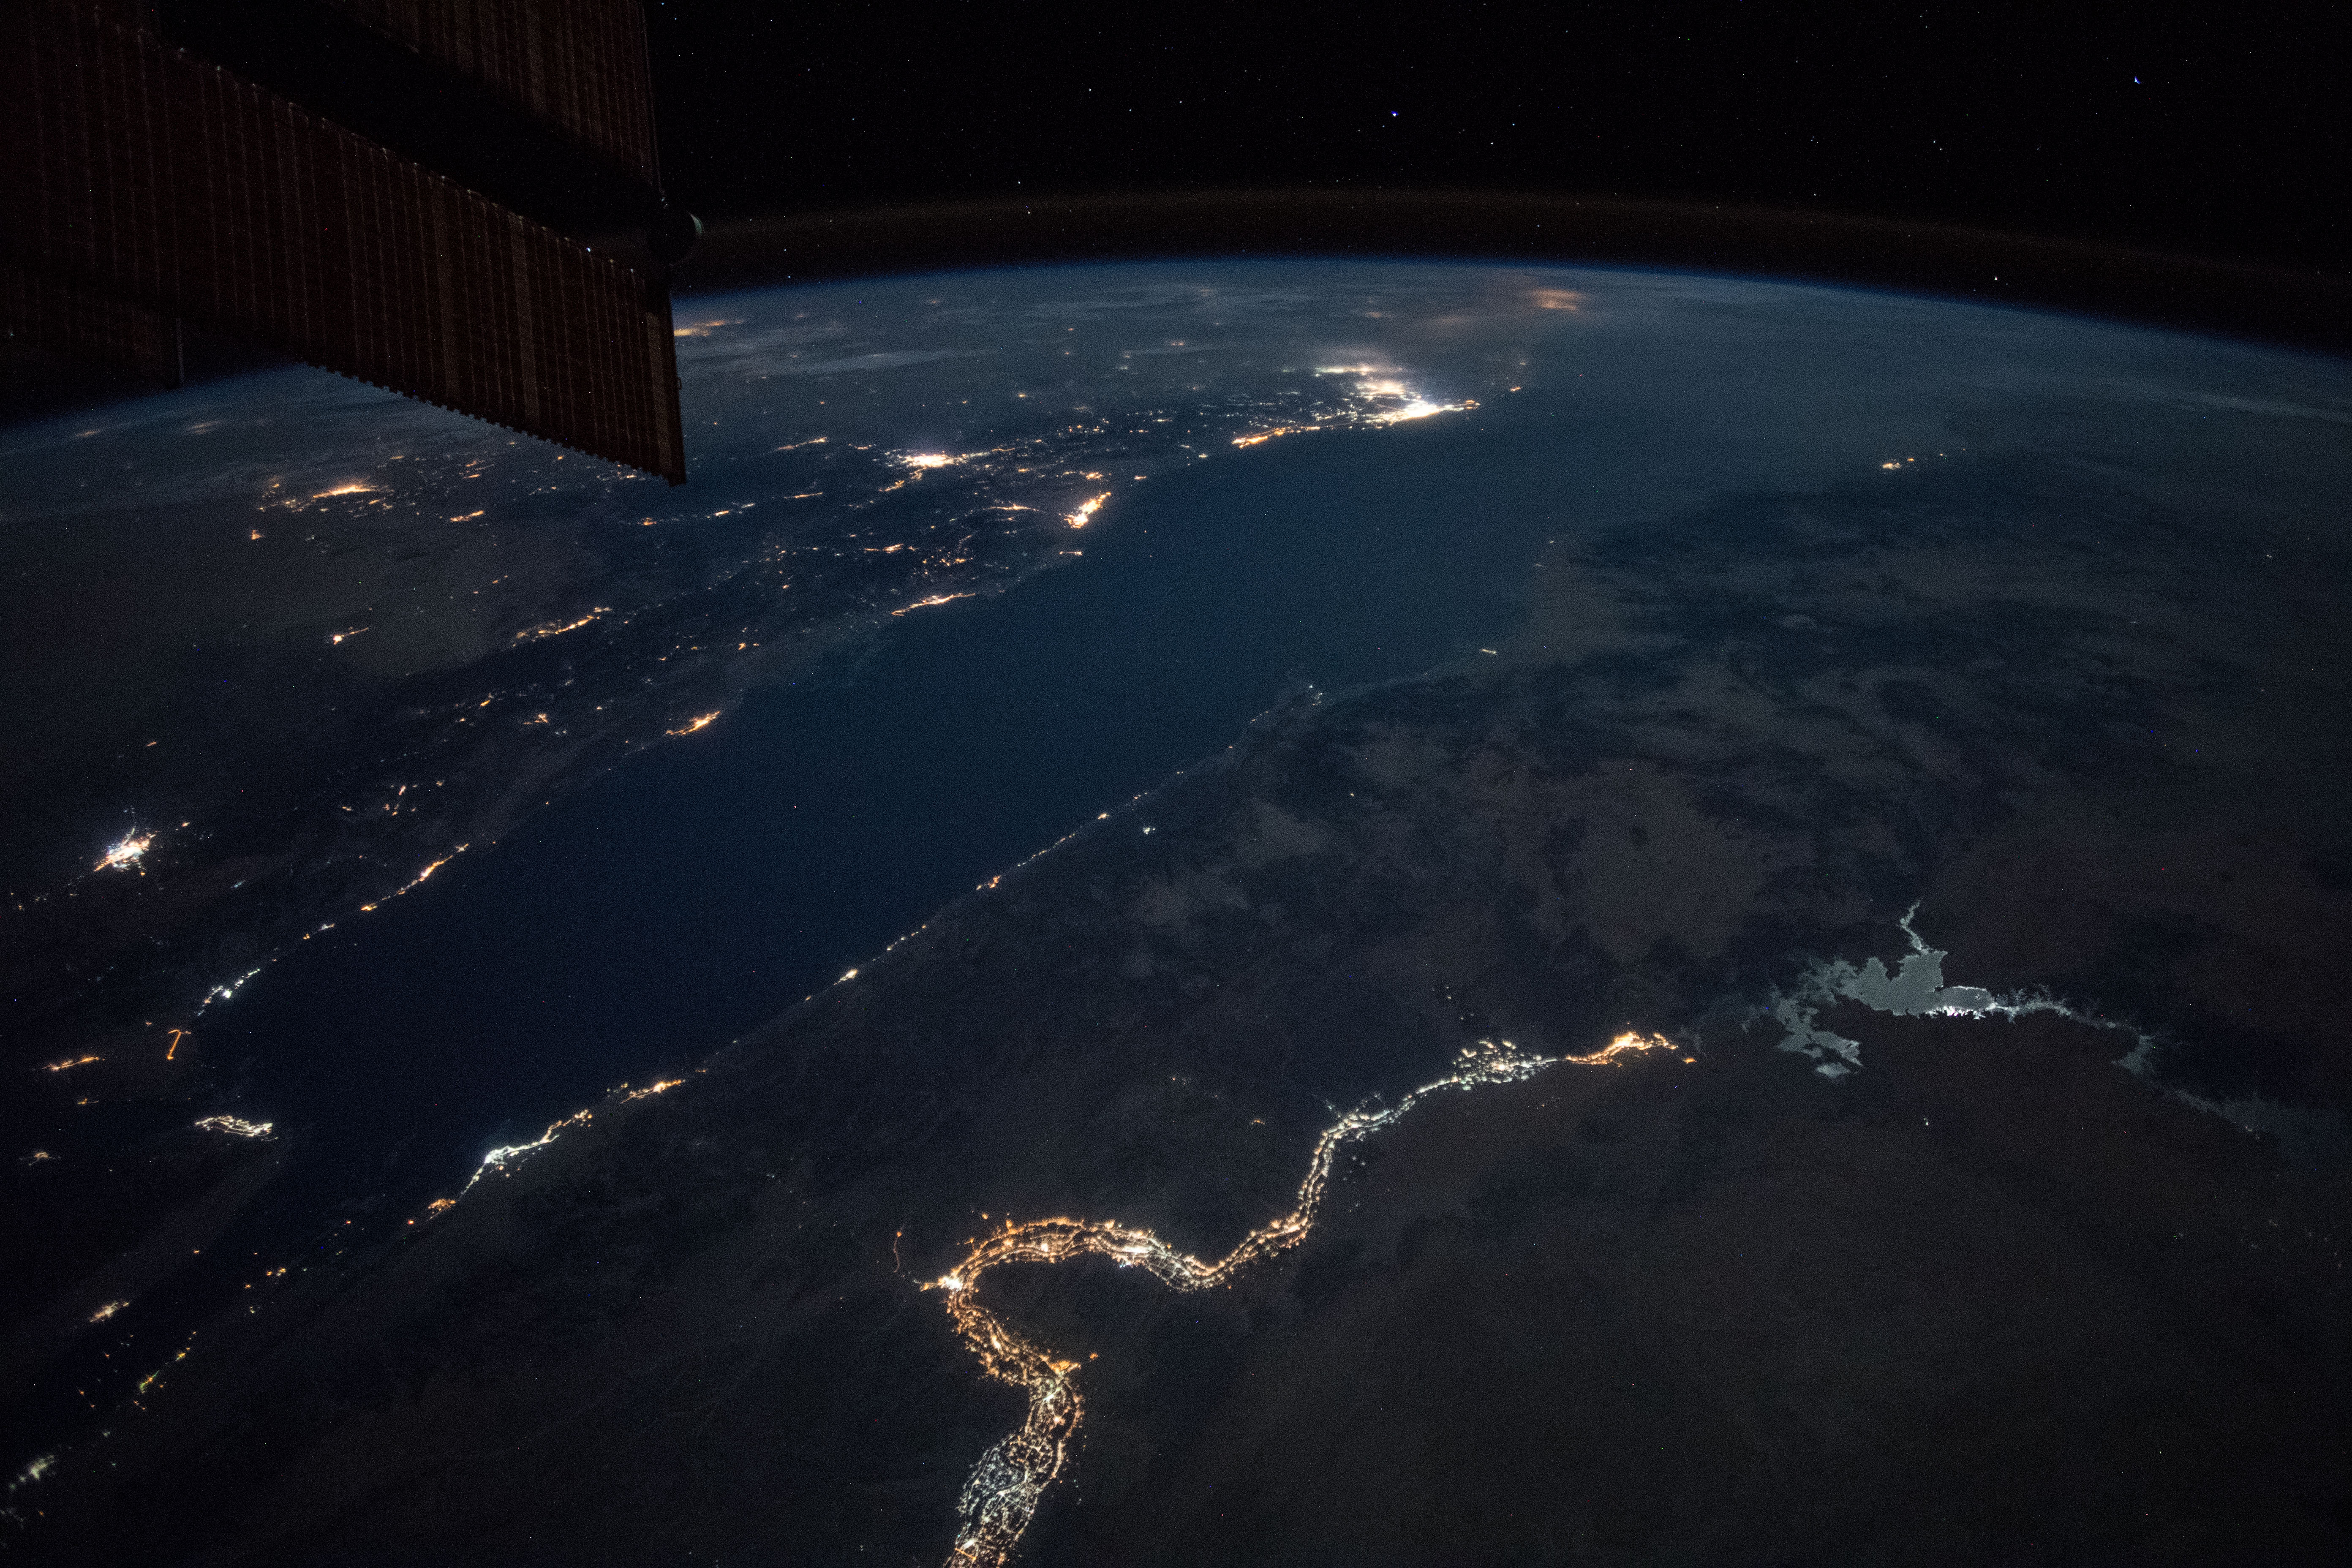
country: EGYPT
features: NILE RIVER, NUBIAN DESERT, NASSER LAKE, EASTER DESERT, RED SEA, GULF OF SUEZ, GULF OF AQABA, NIGHT, EARTH LIMB
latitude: 25.1
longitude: 34.9
